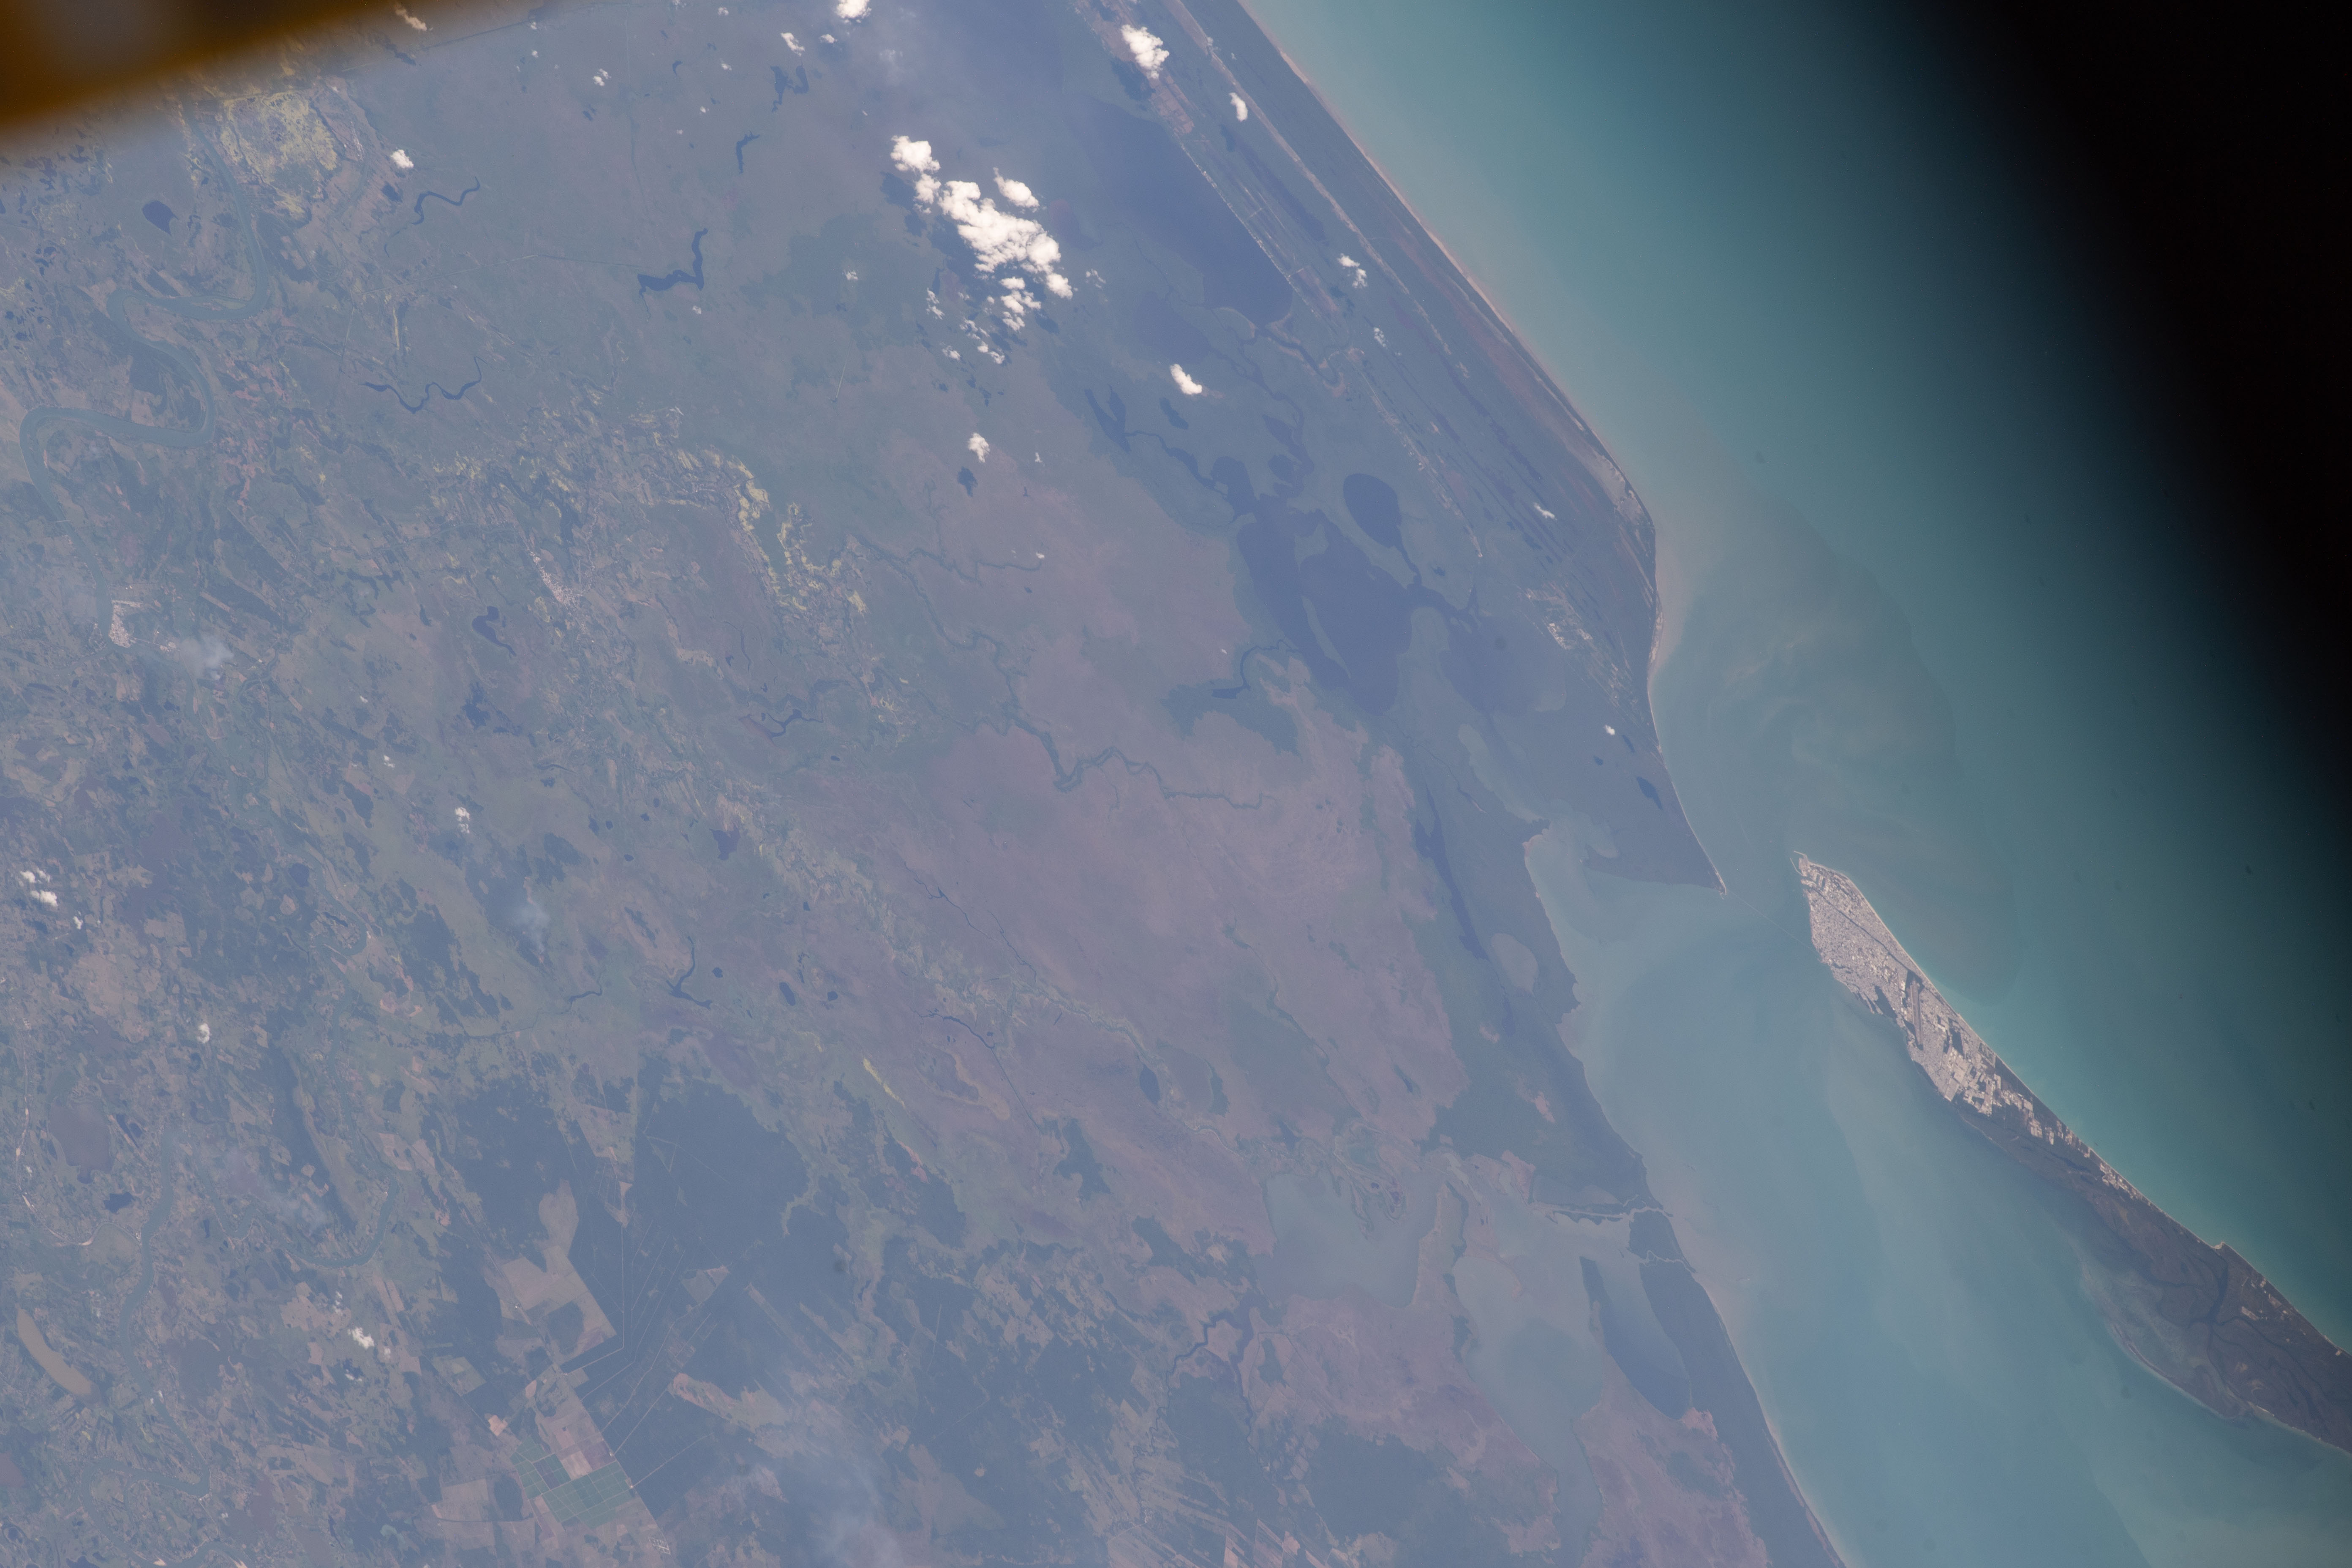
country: MEXICO
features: LAGUNA DE TERMINOS, LAGON DULCE, AGRICULTURE
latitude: 18.4
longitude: -92.0
